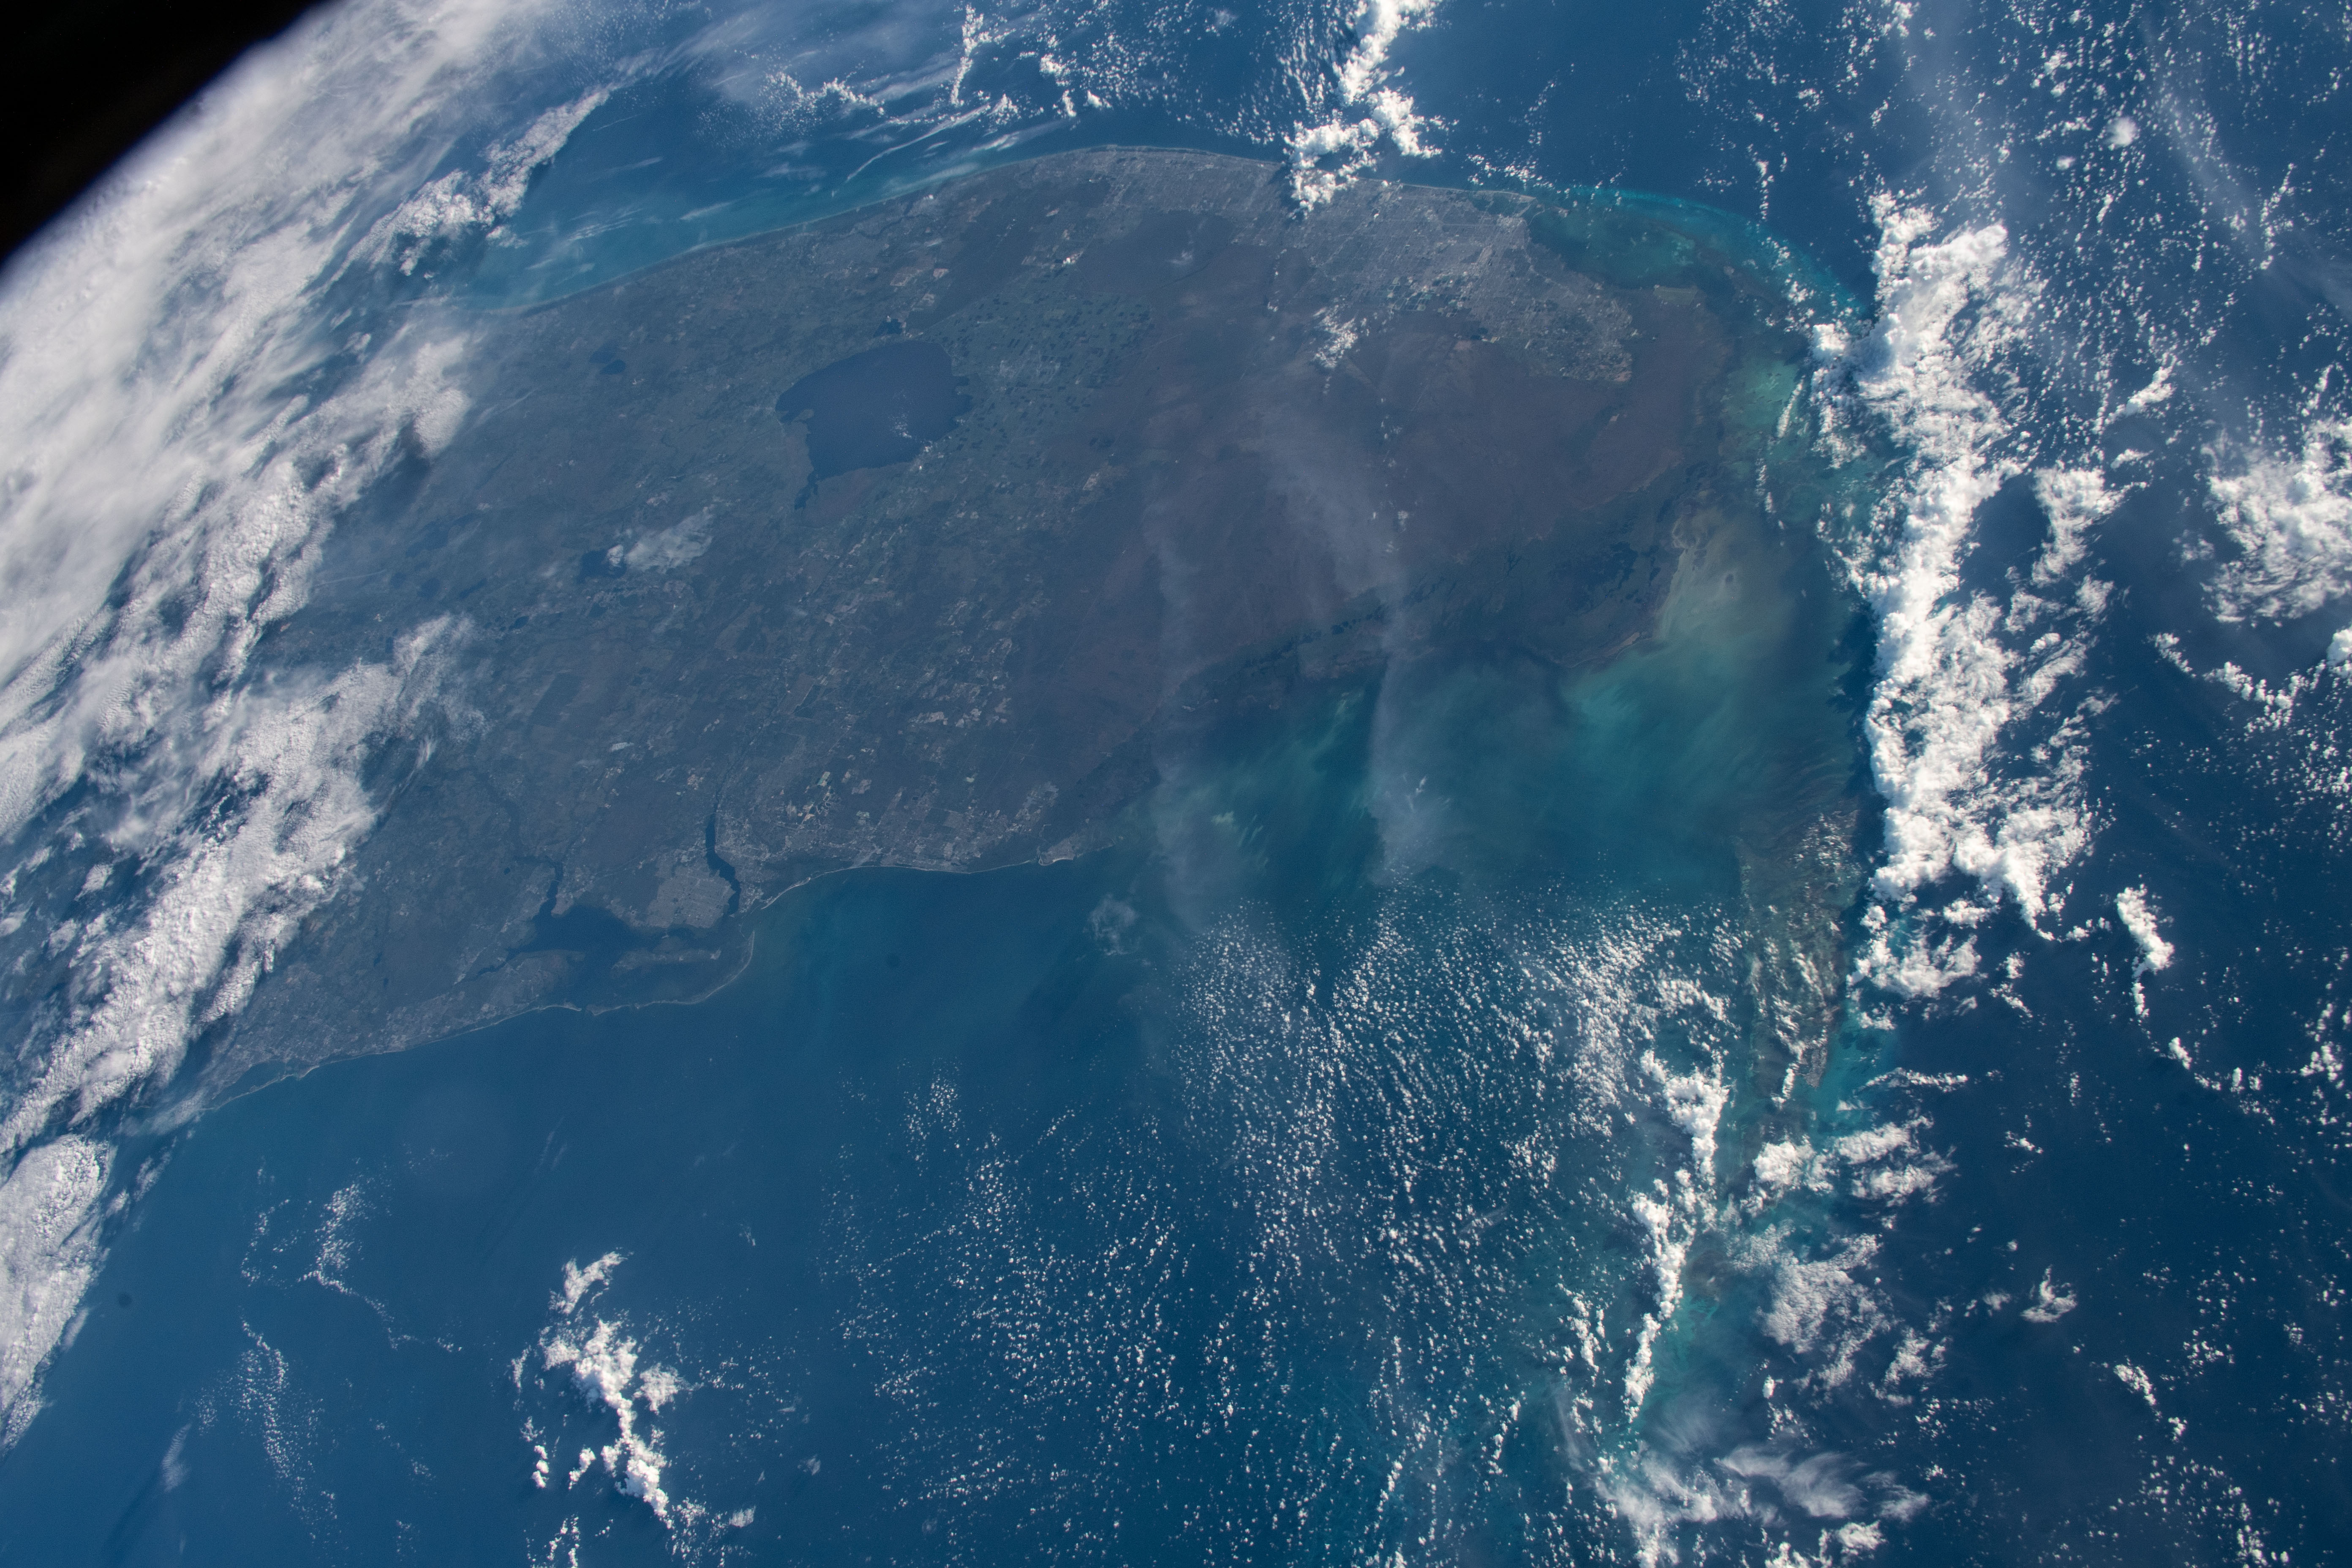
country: USA-FLORIDA
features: FLORIDA, LAKE OKEECHOBEE
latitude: 26.0
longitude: -81.5
